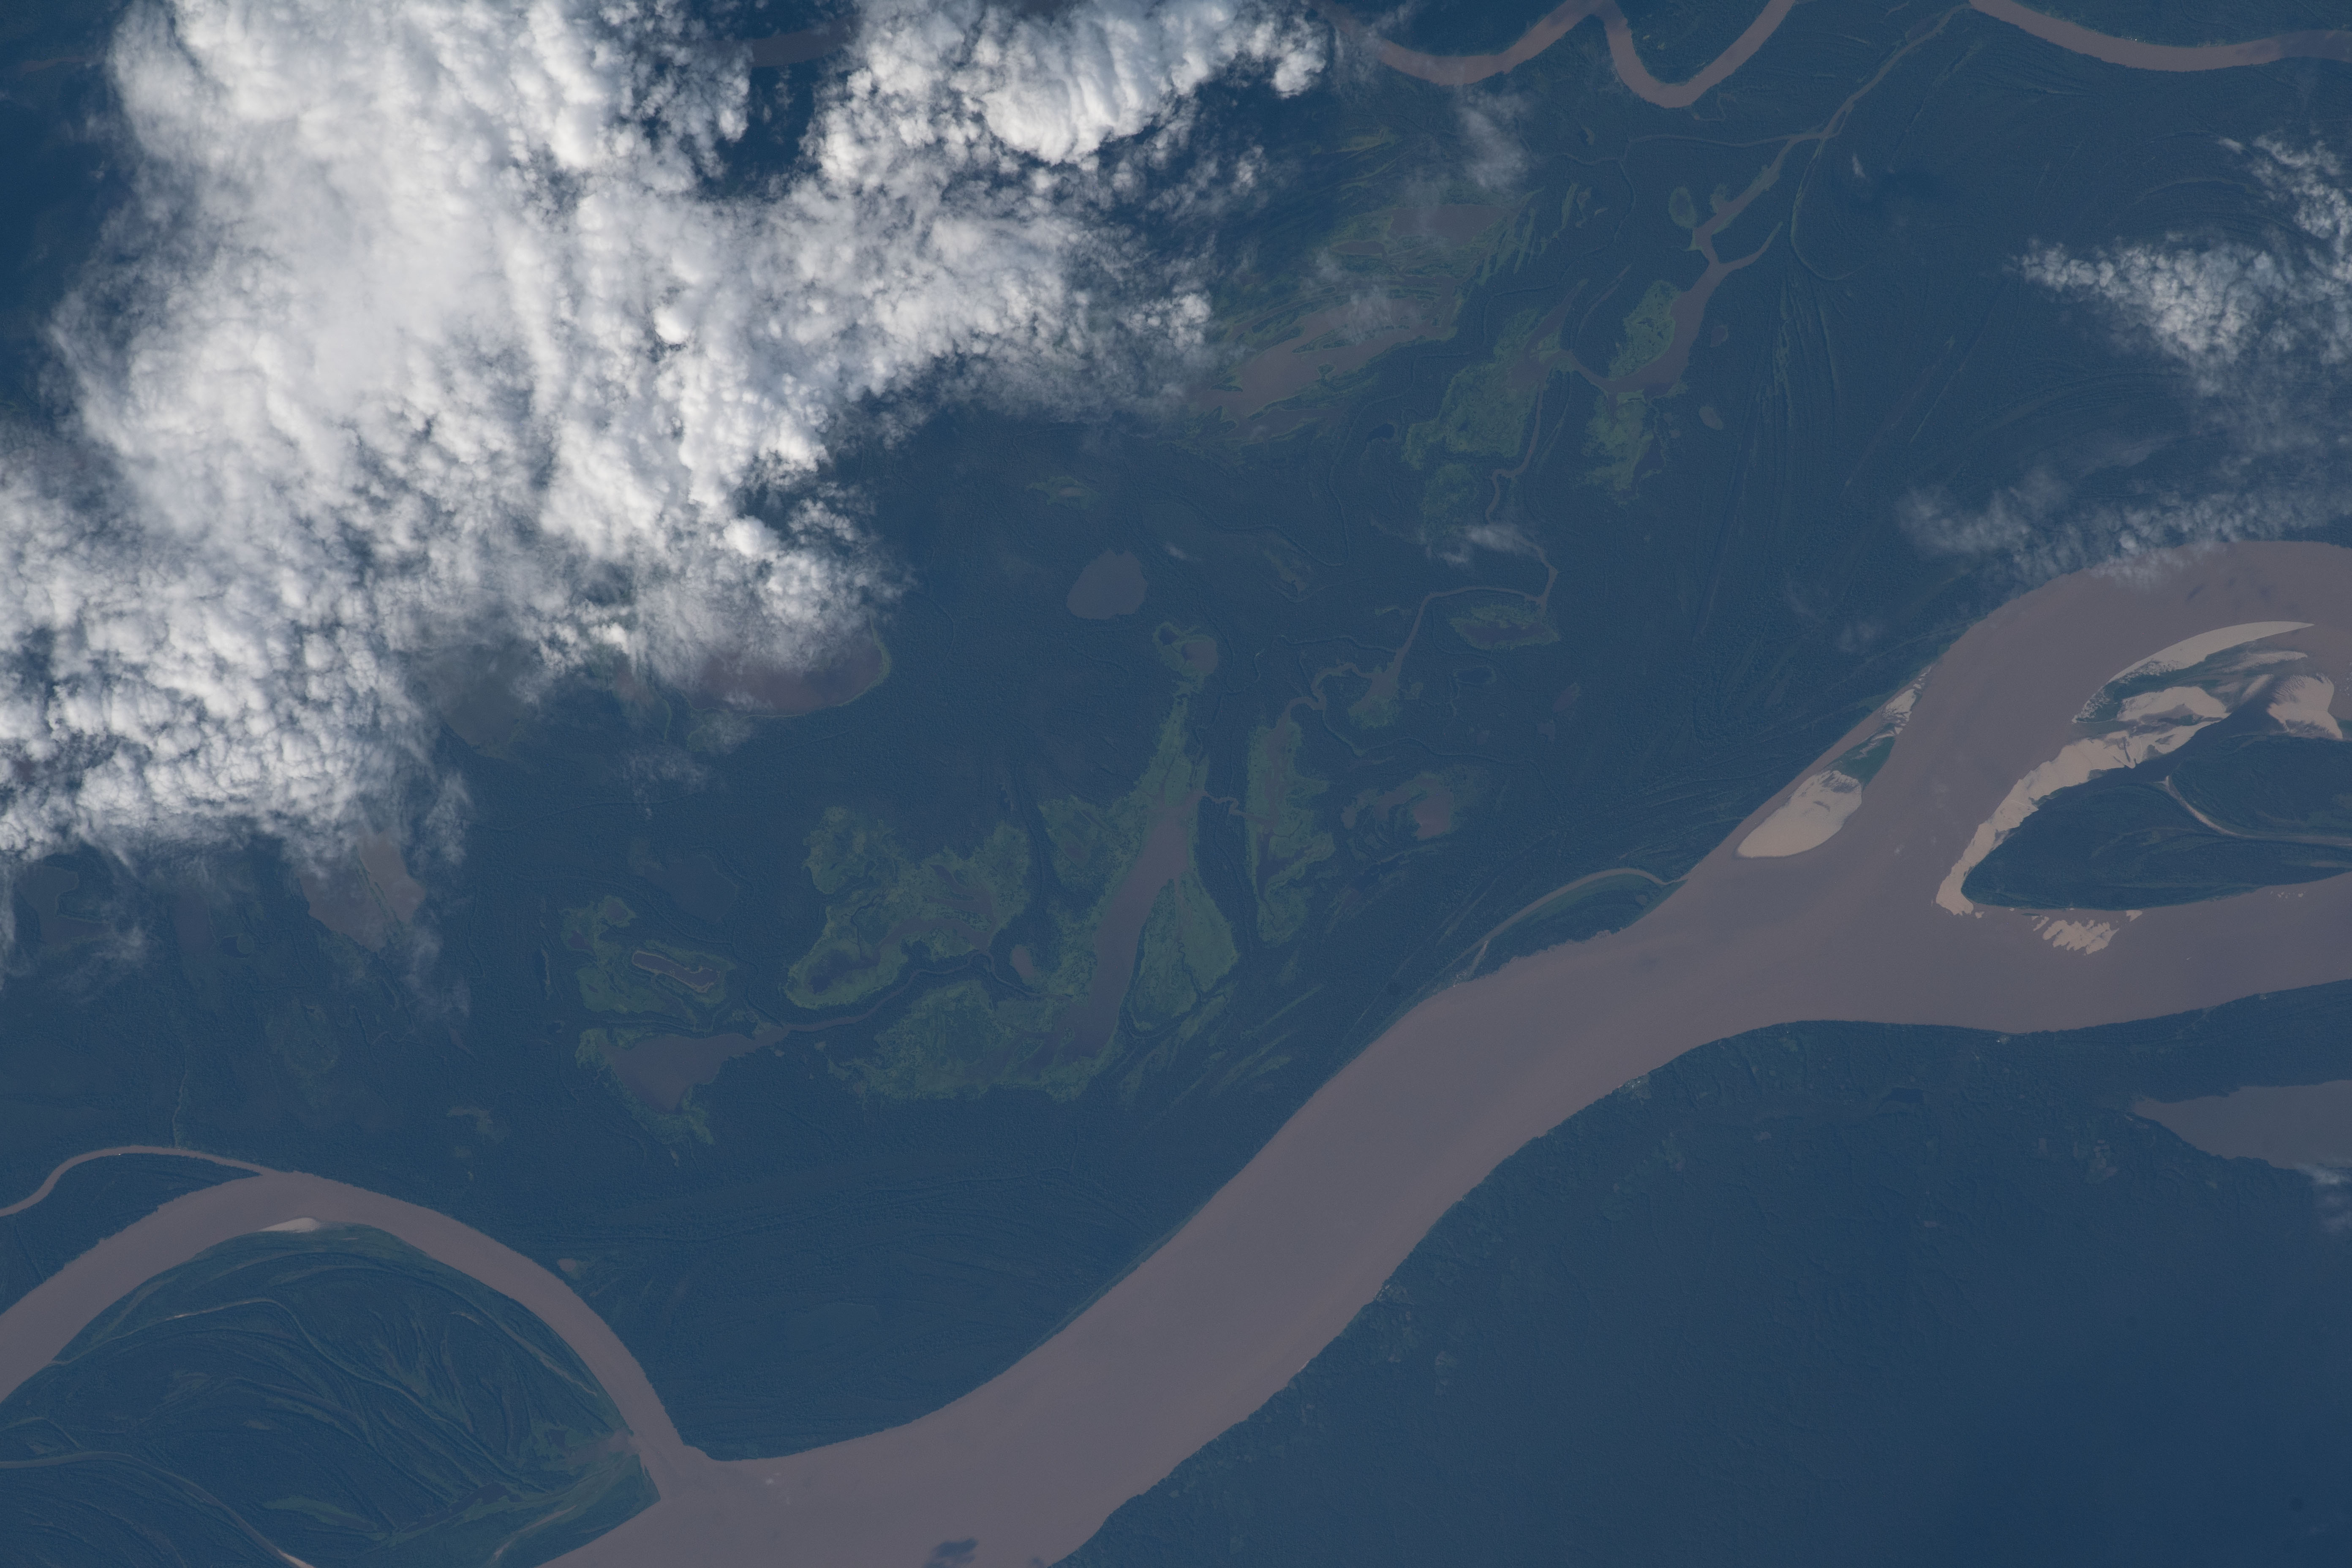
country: BRAZIL
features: AMAZON RIVER, LAGO APAURA
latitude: -3.8
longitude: -63.6
